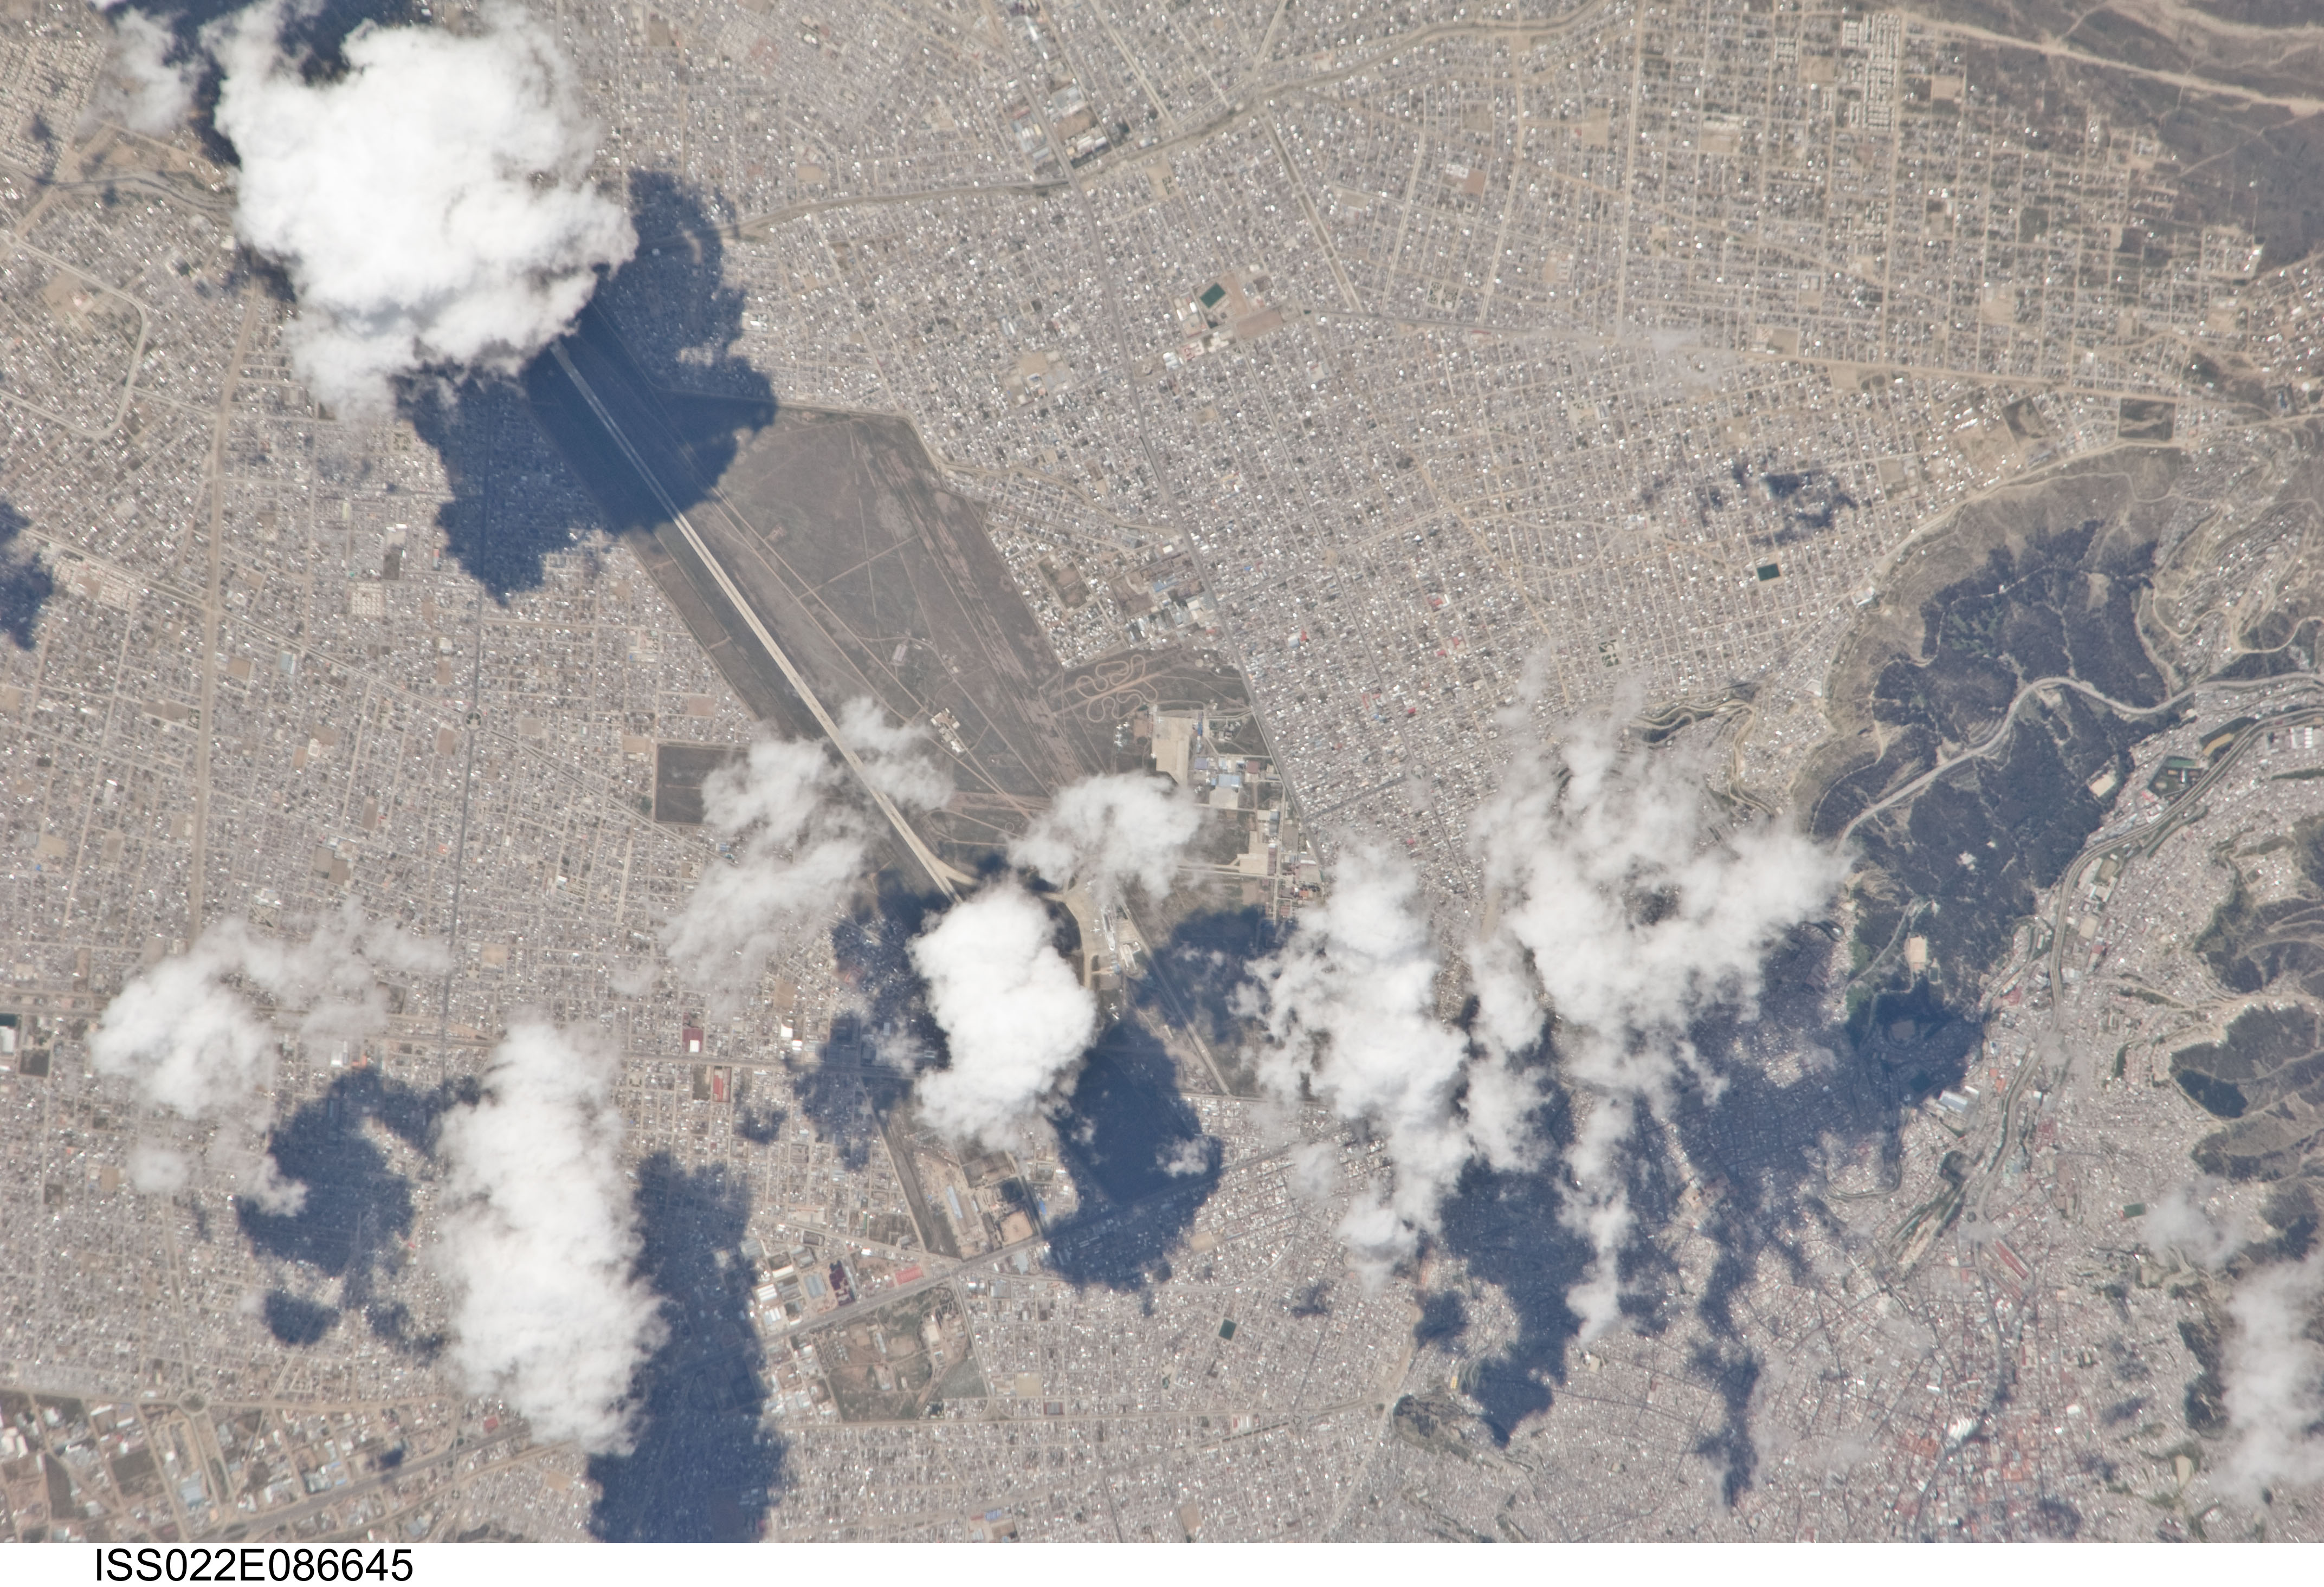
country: BOLIVIA
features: LA PAZ, URBAN LAND COVER, AIRPORT
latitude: -16.5
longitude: -68.2
